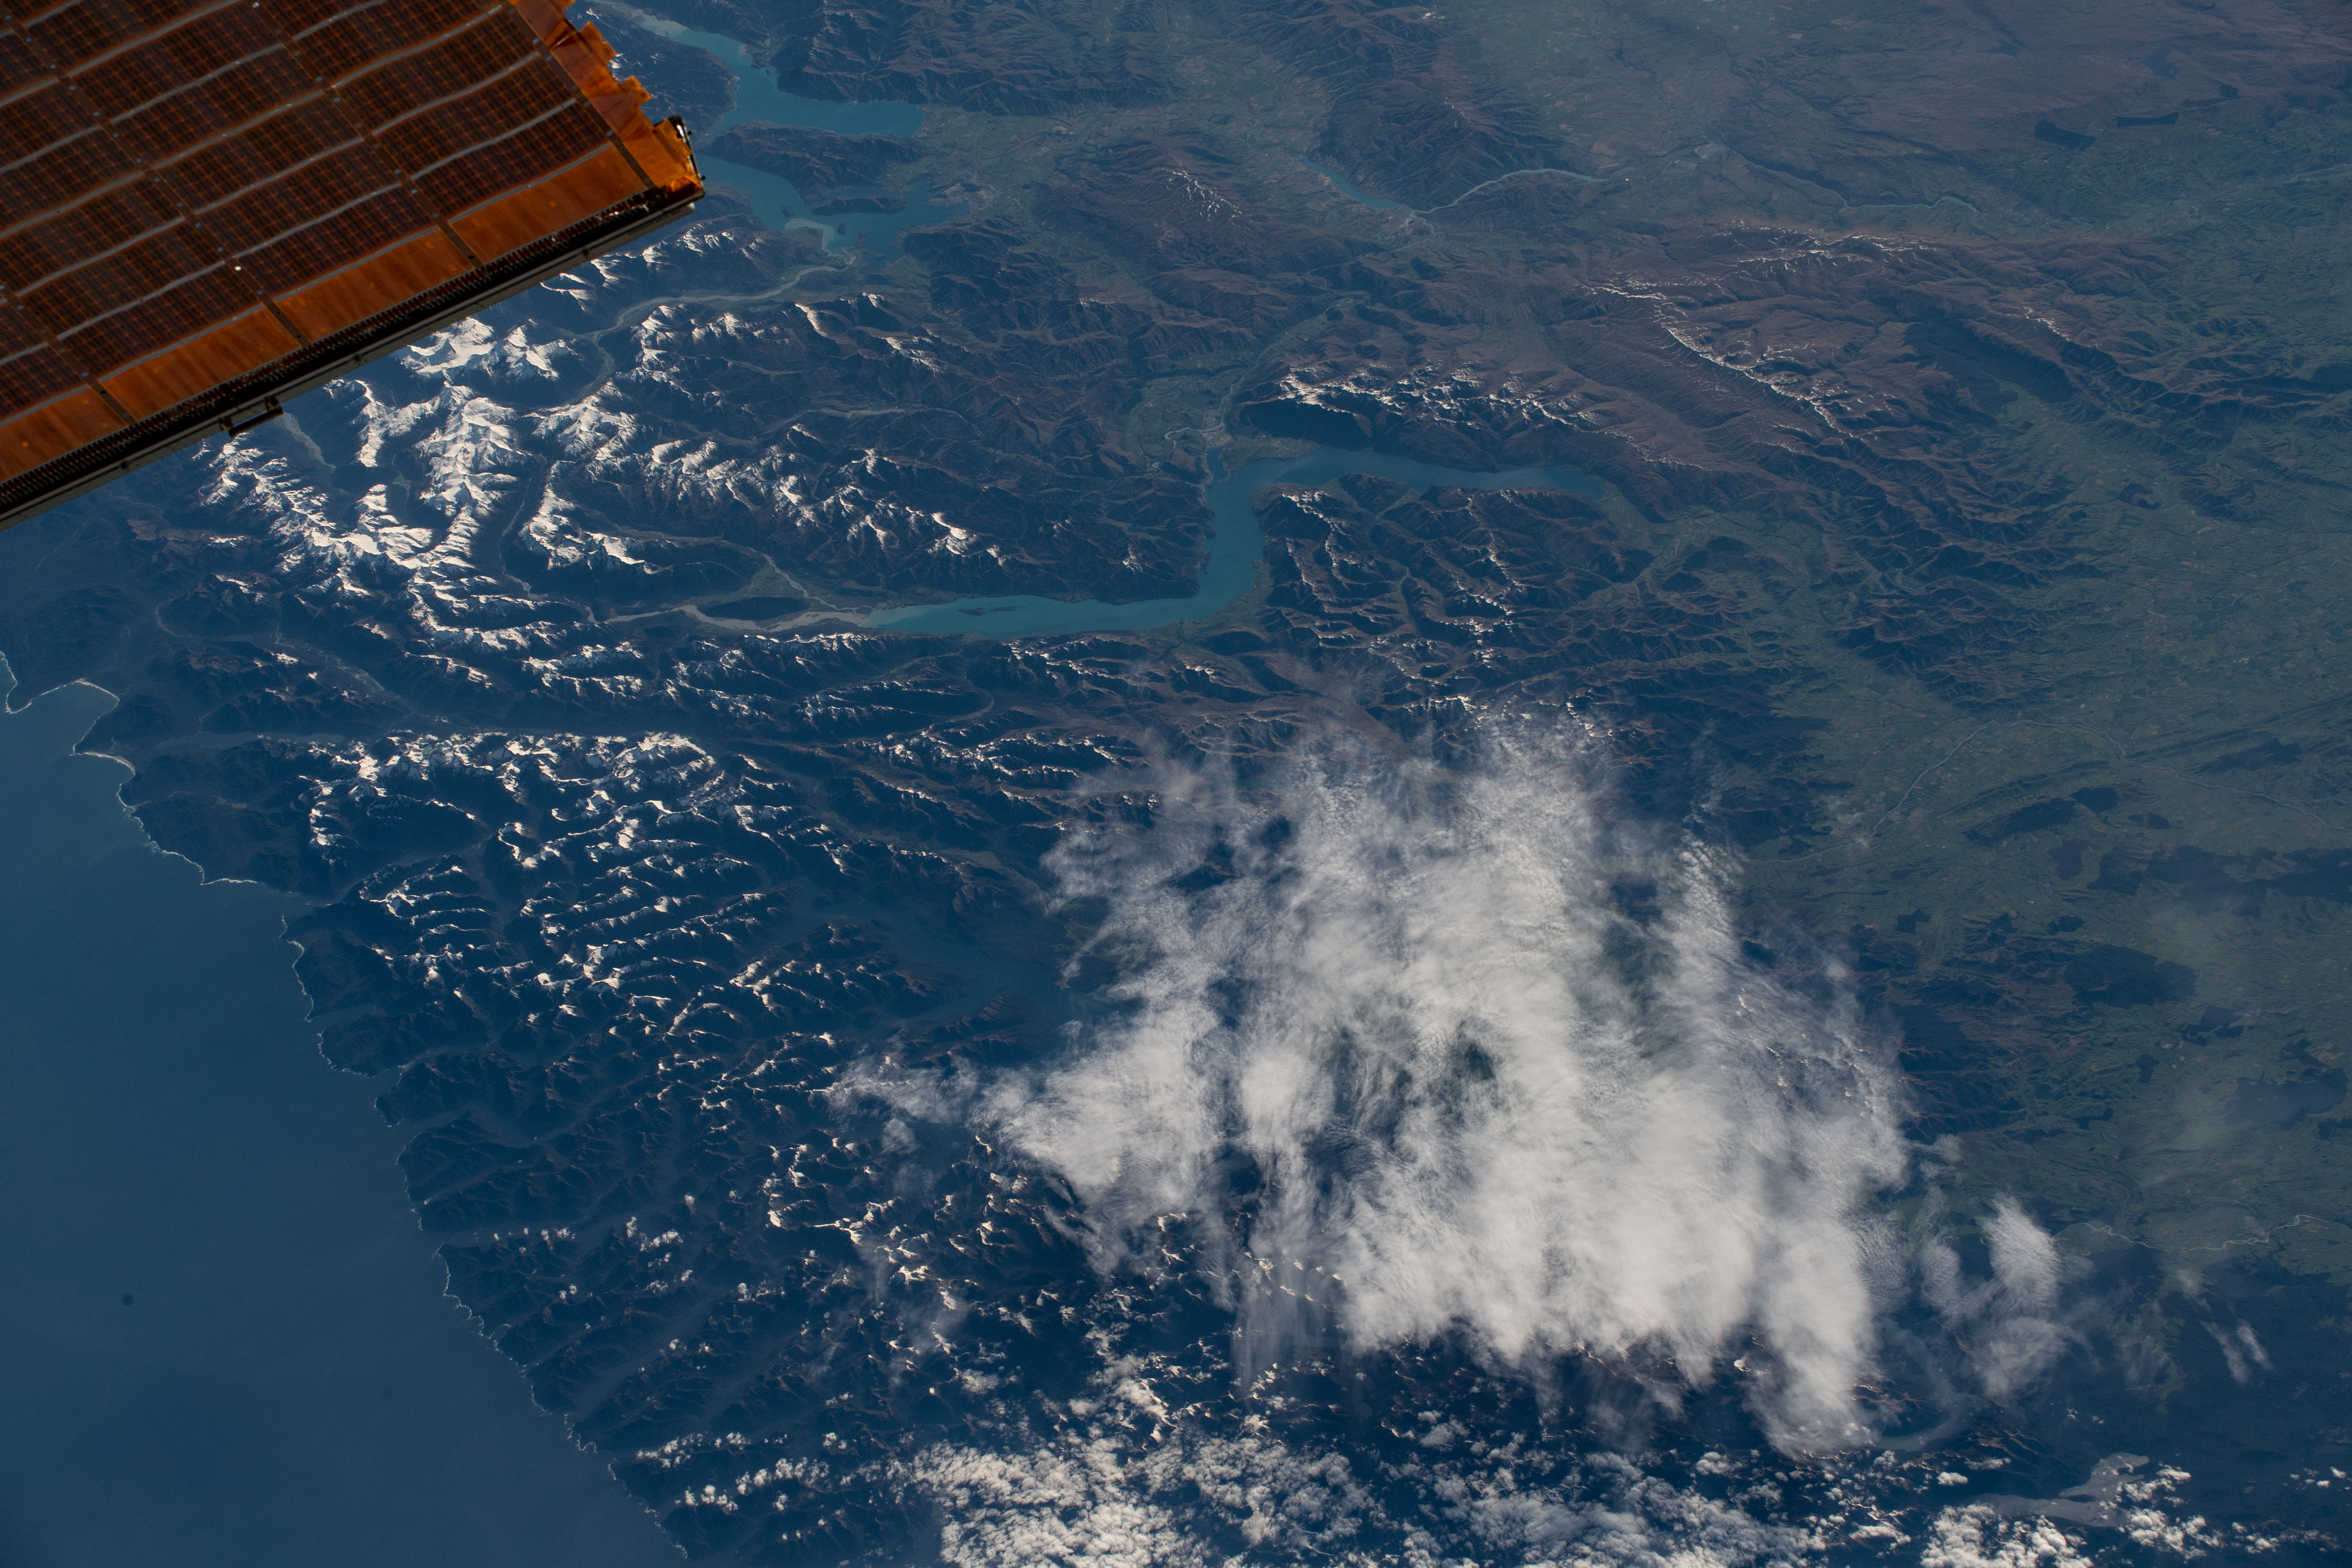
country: NEW ZEALAND-SI
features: SOUTH ISLAND, SOUTHERN ALPS MOUNTAINS, LAKE WAKATIPU
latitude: -45.1
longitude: 168.3
